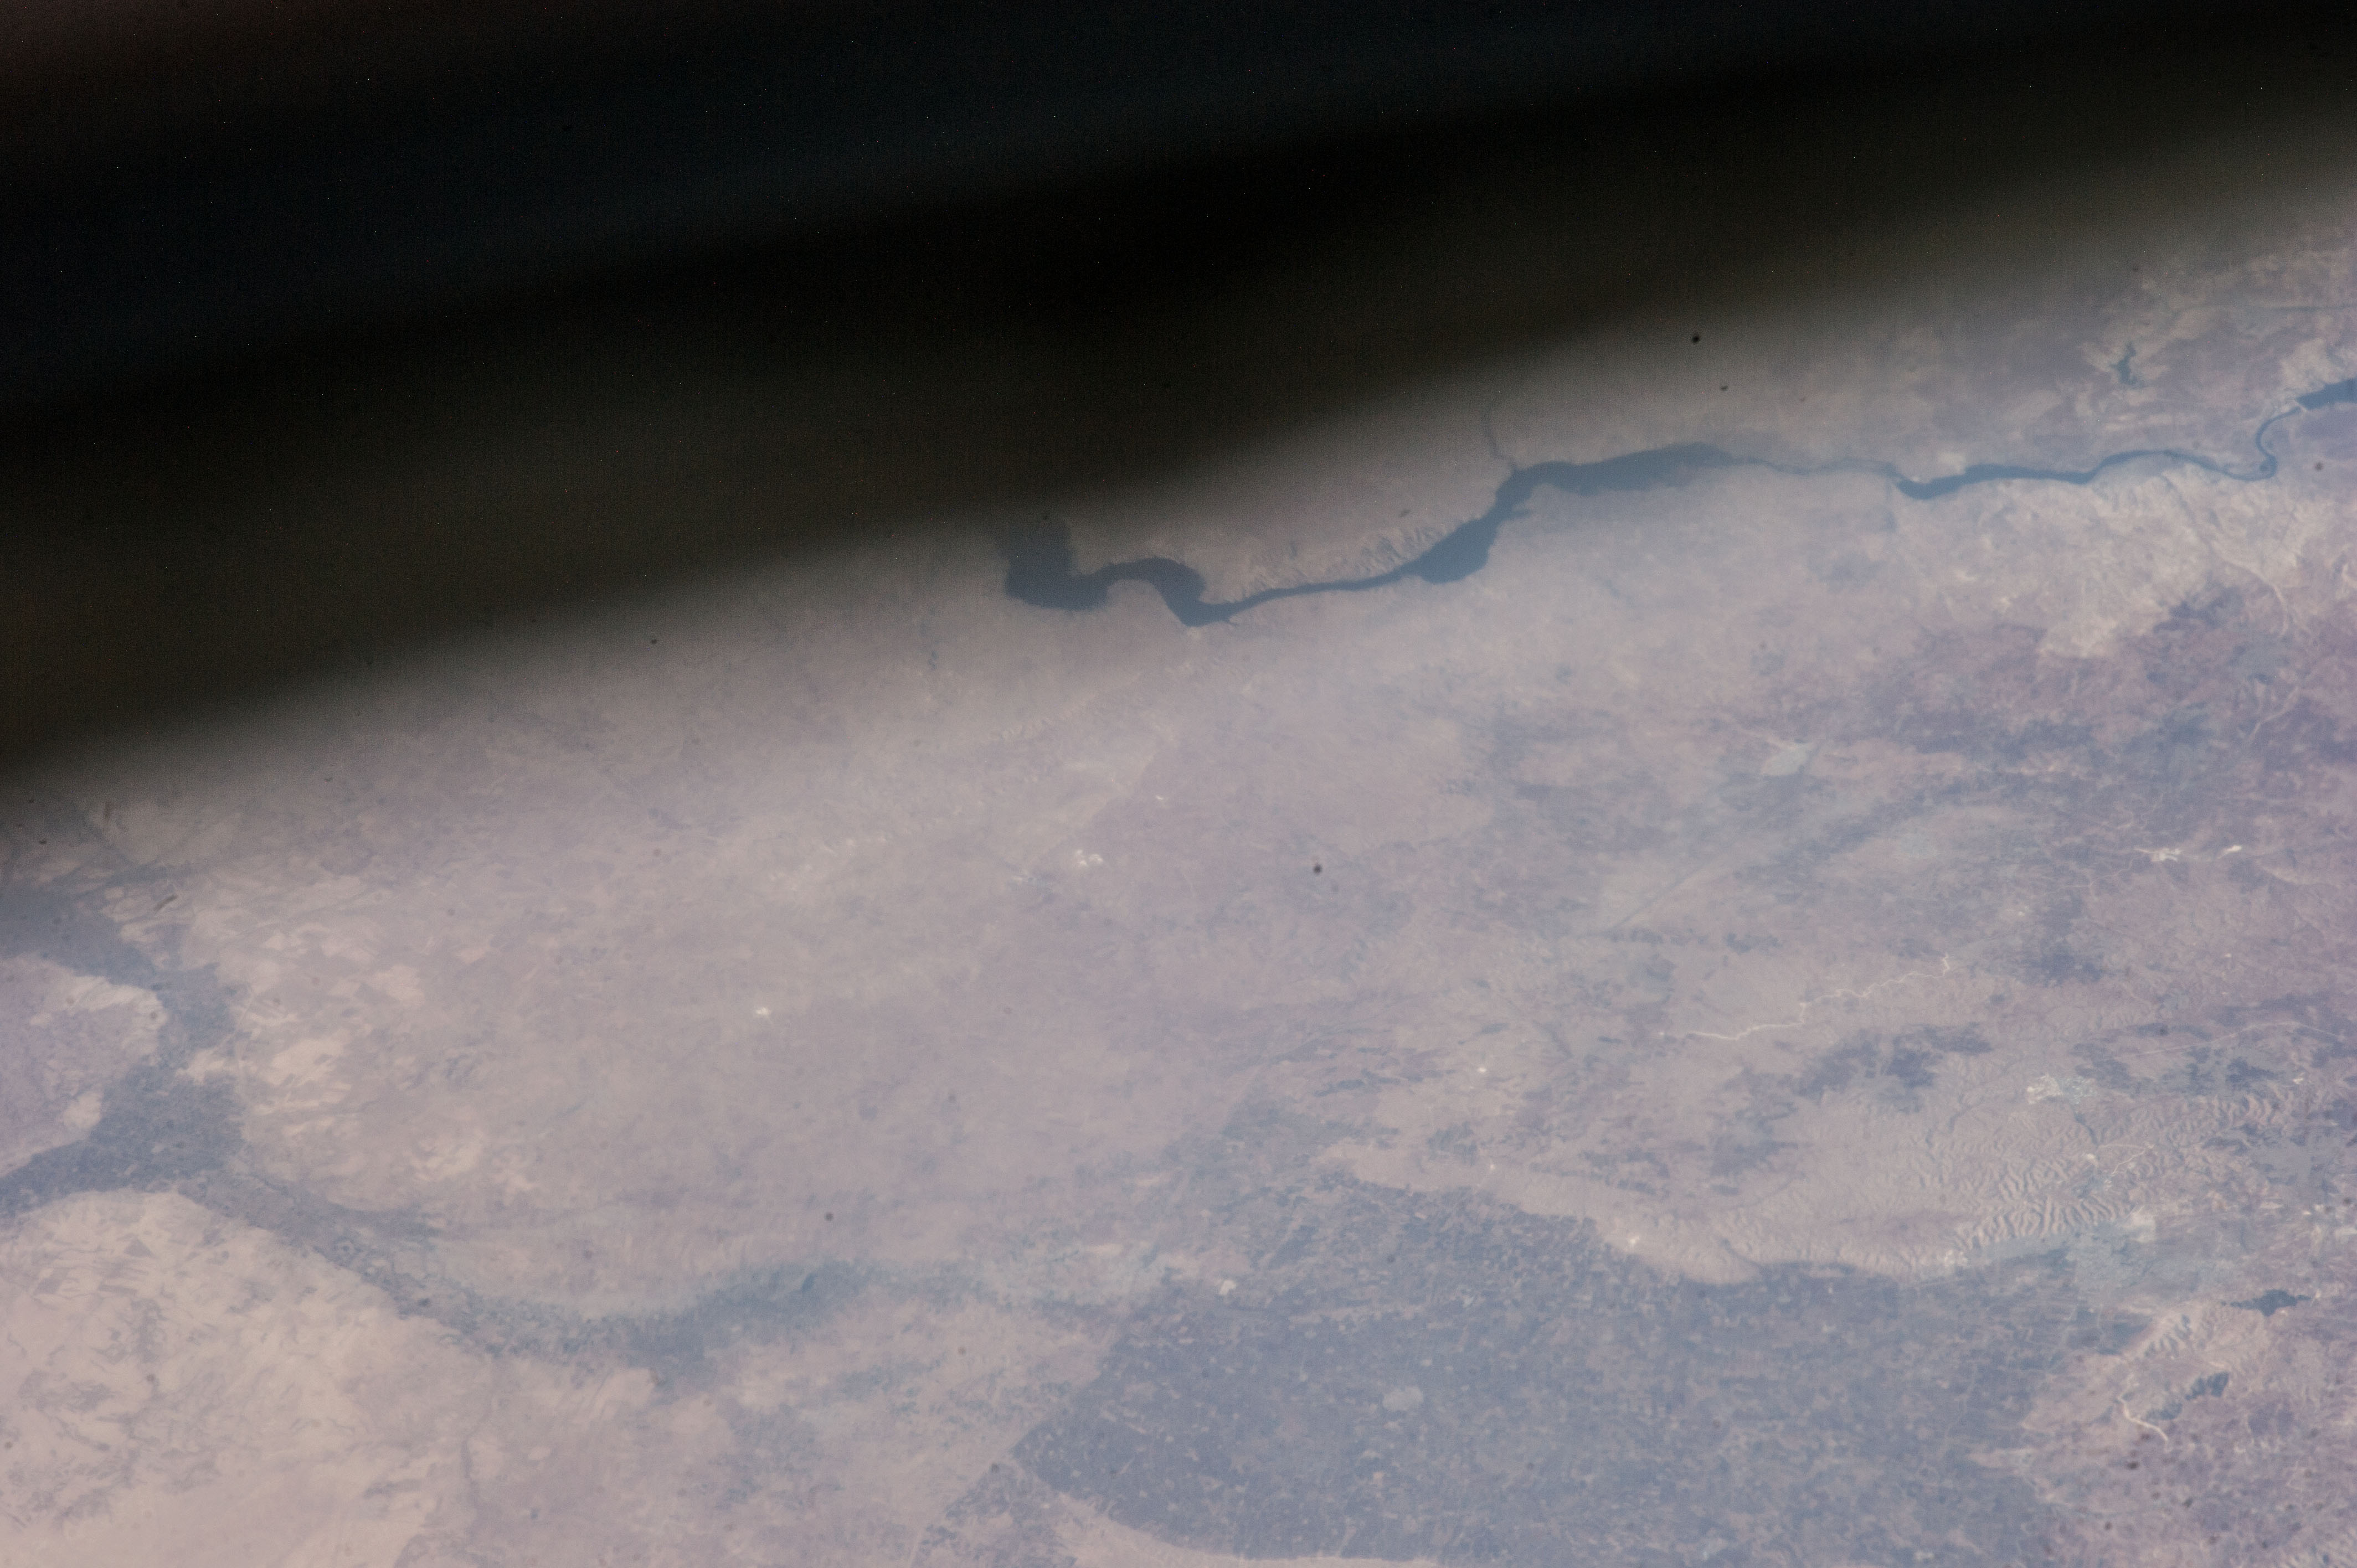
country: SYRIA
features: EUPHATES RIVER, FARMLAND, DESERT, KOBANE
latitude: 36.5
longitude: 38.5
